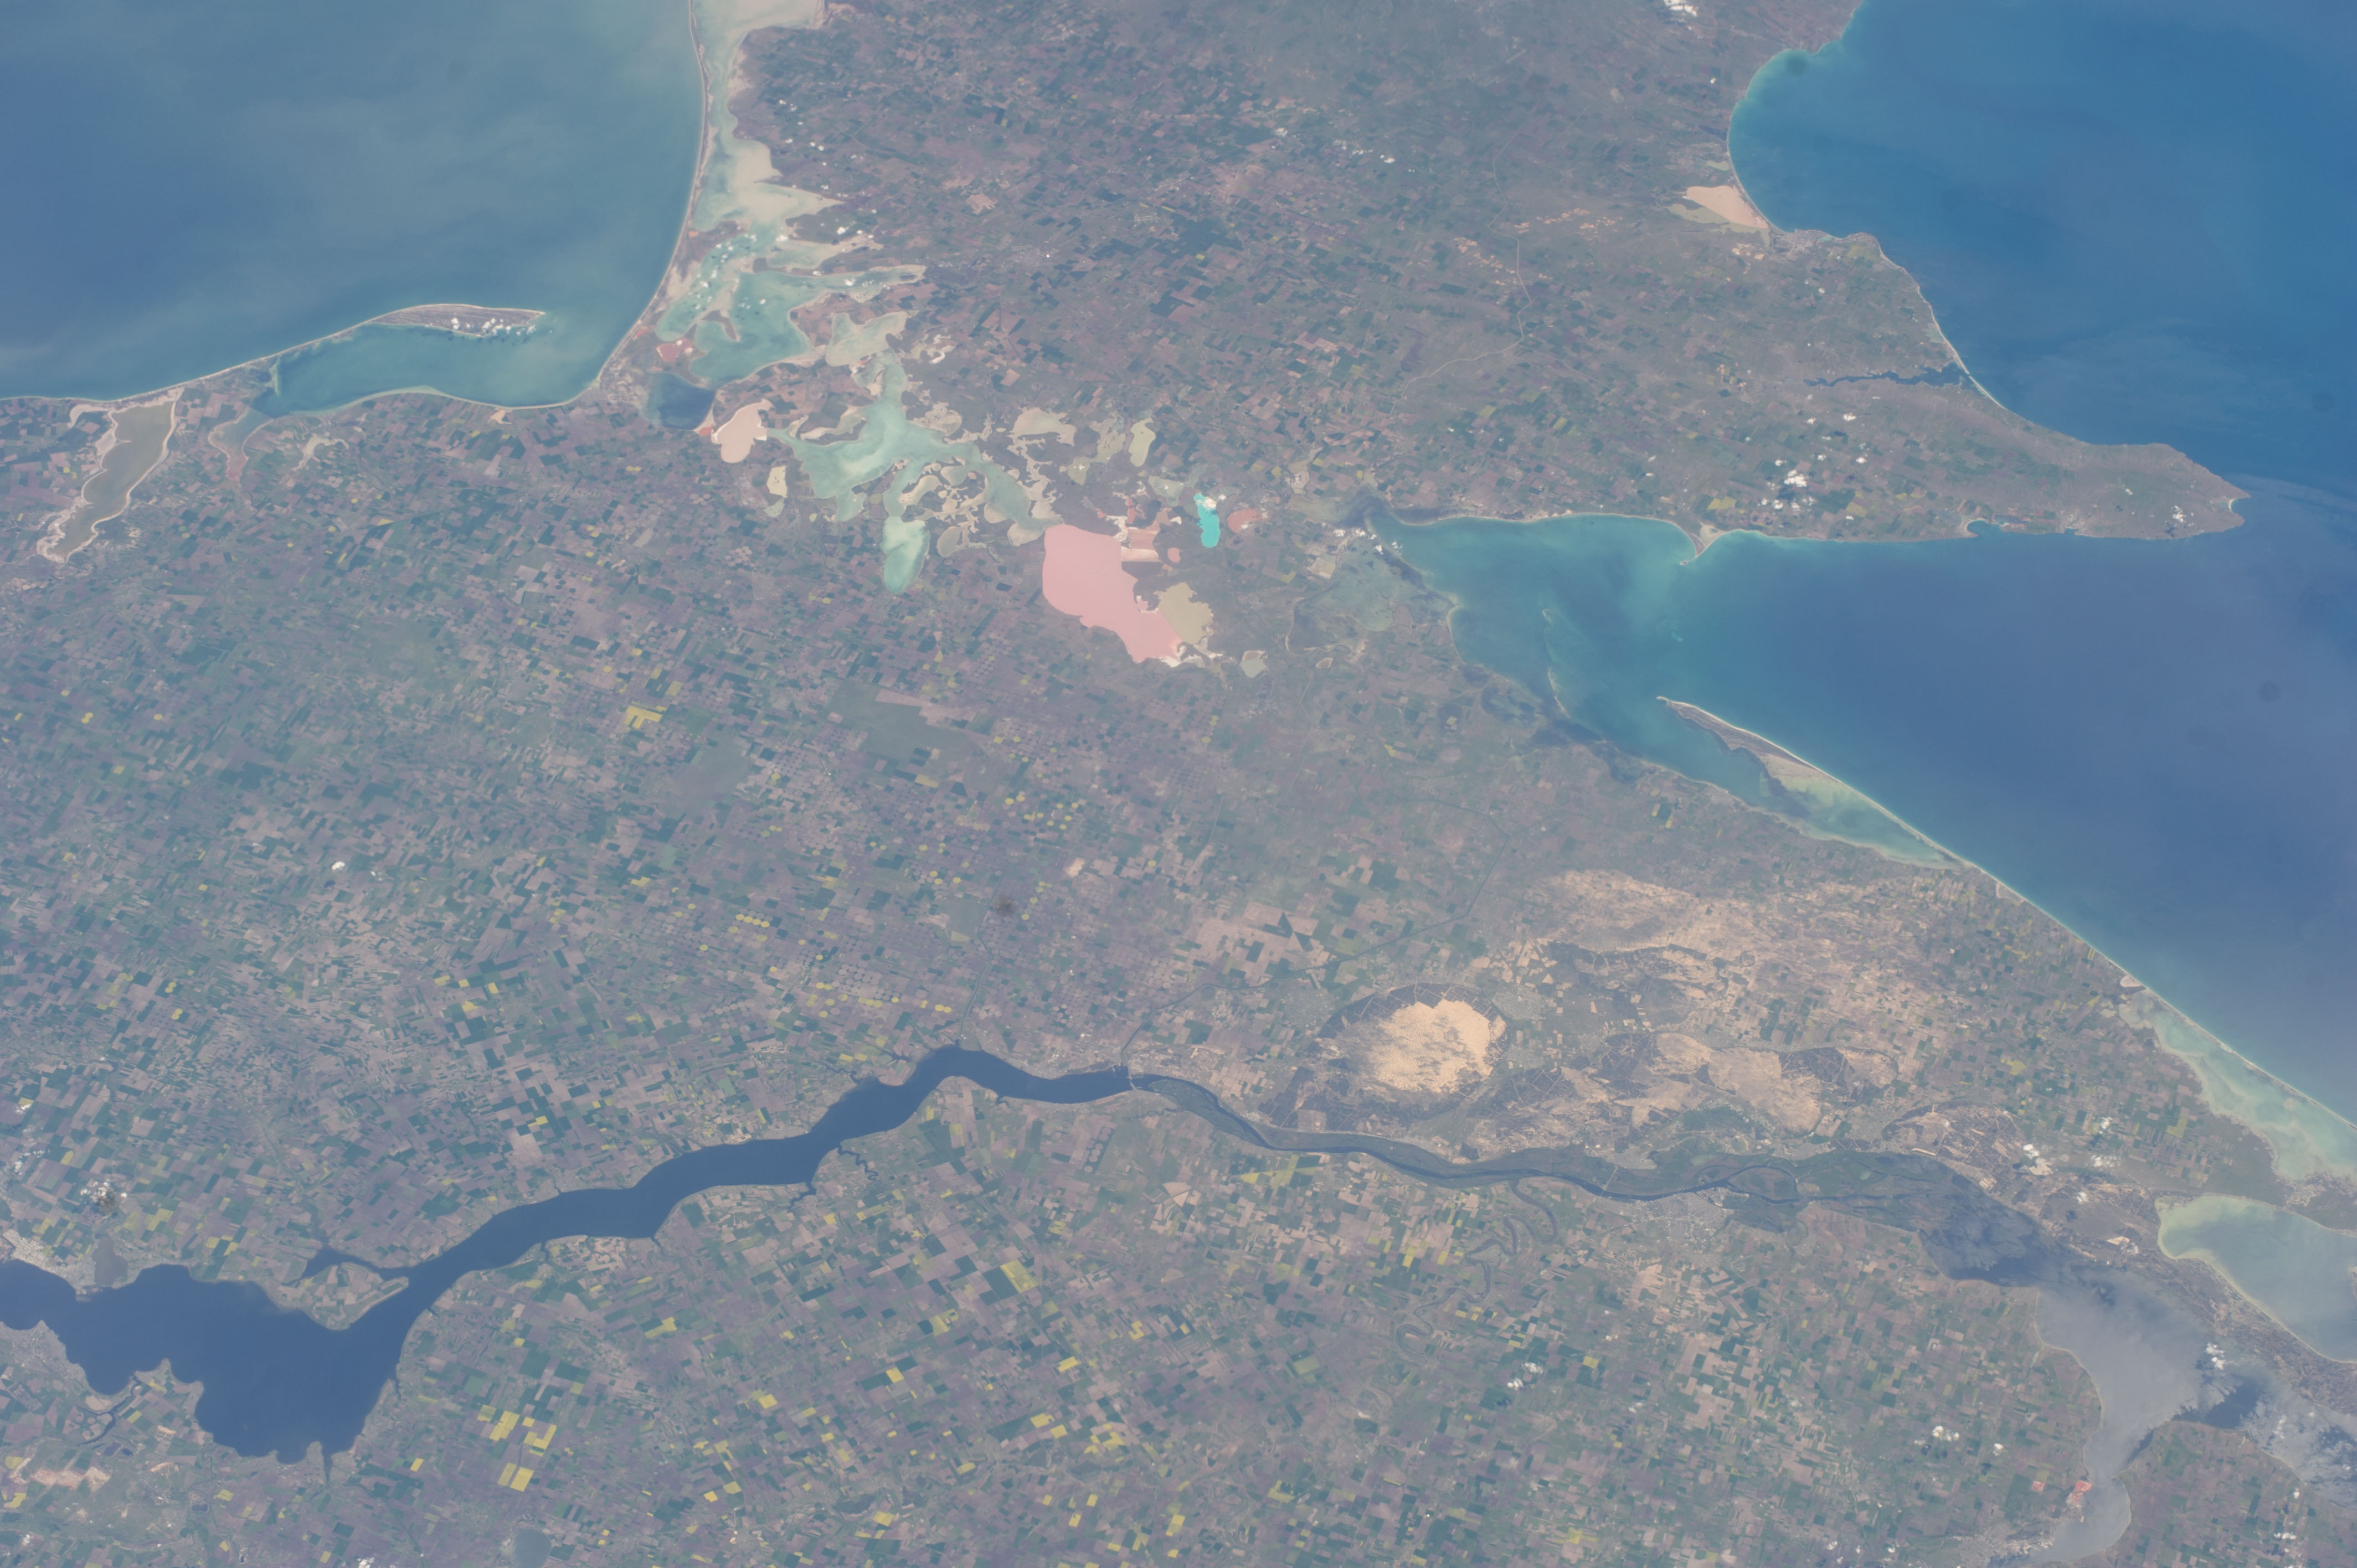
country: UKRAINE
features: UKRAINE, CRIMEA, KHERSON OBLAST, BLACK SEA
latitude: 46.4
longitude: 33.8
